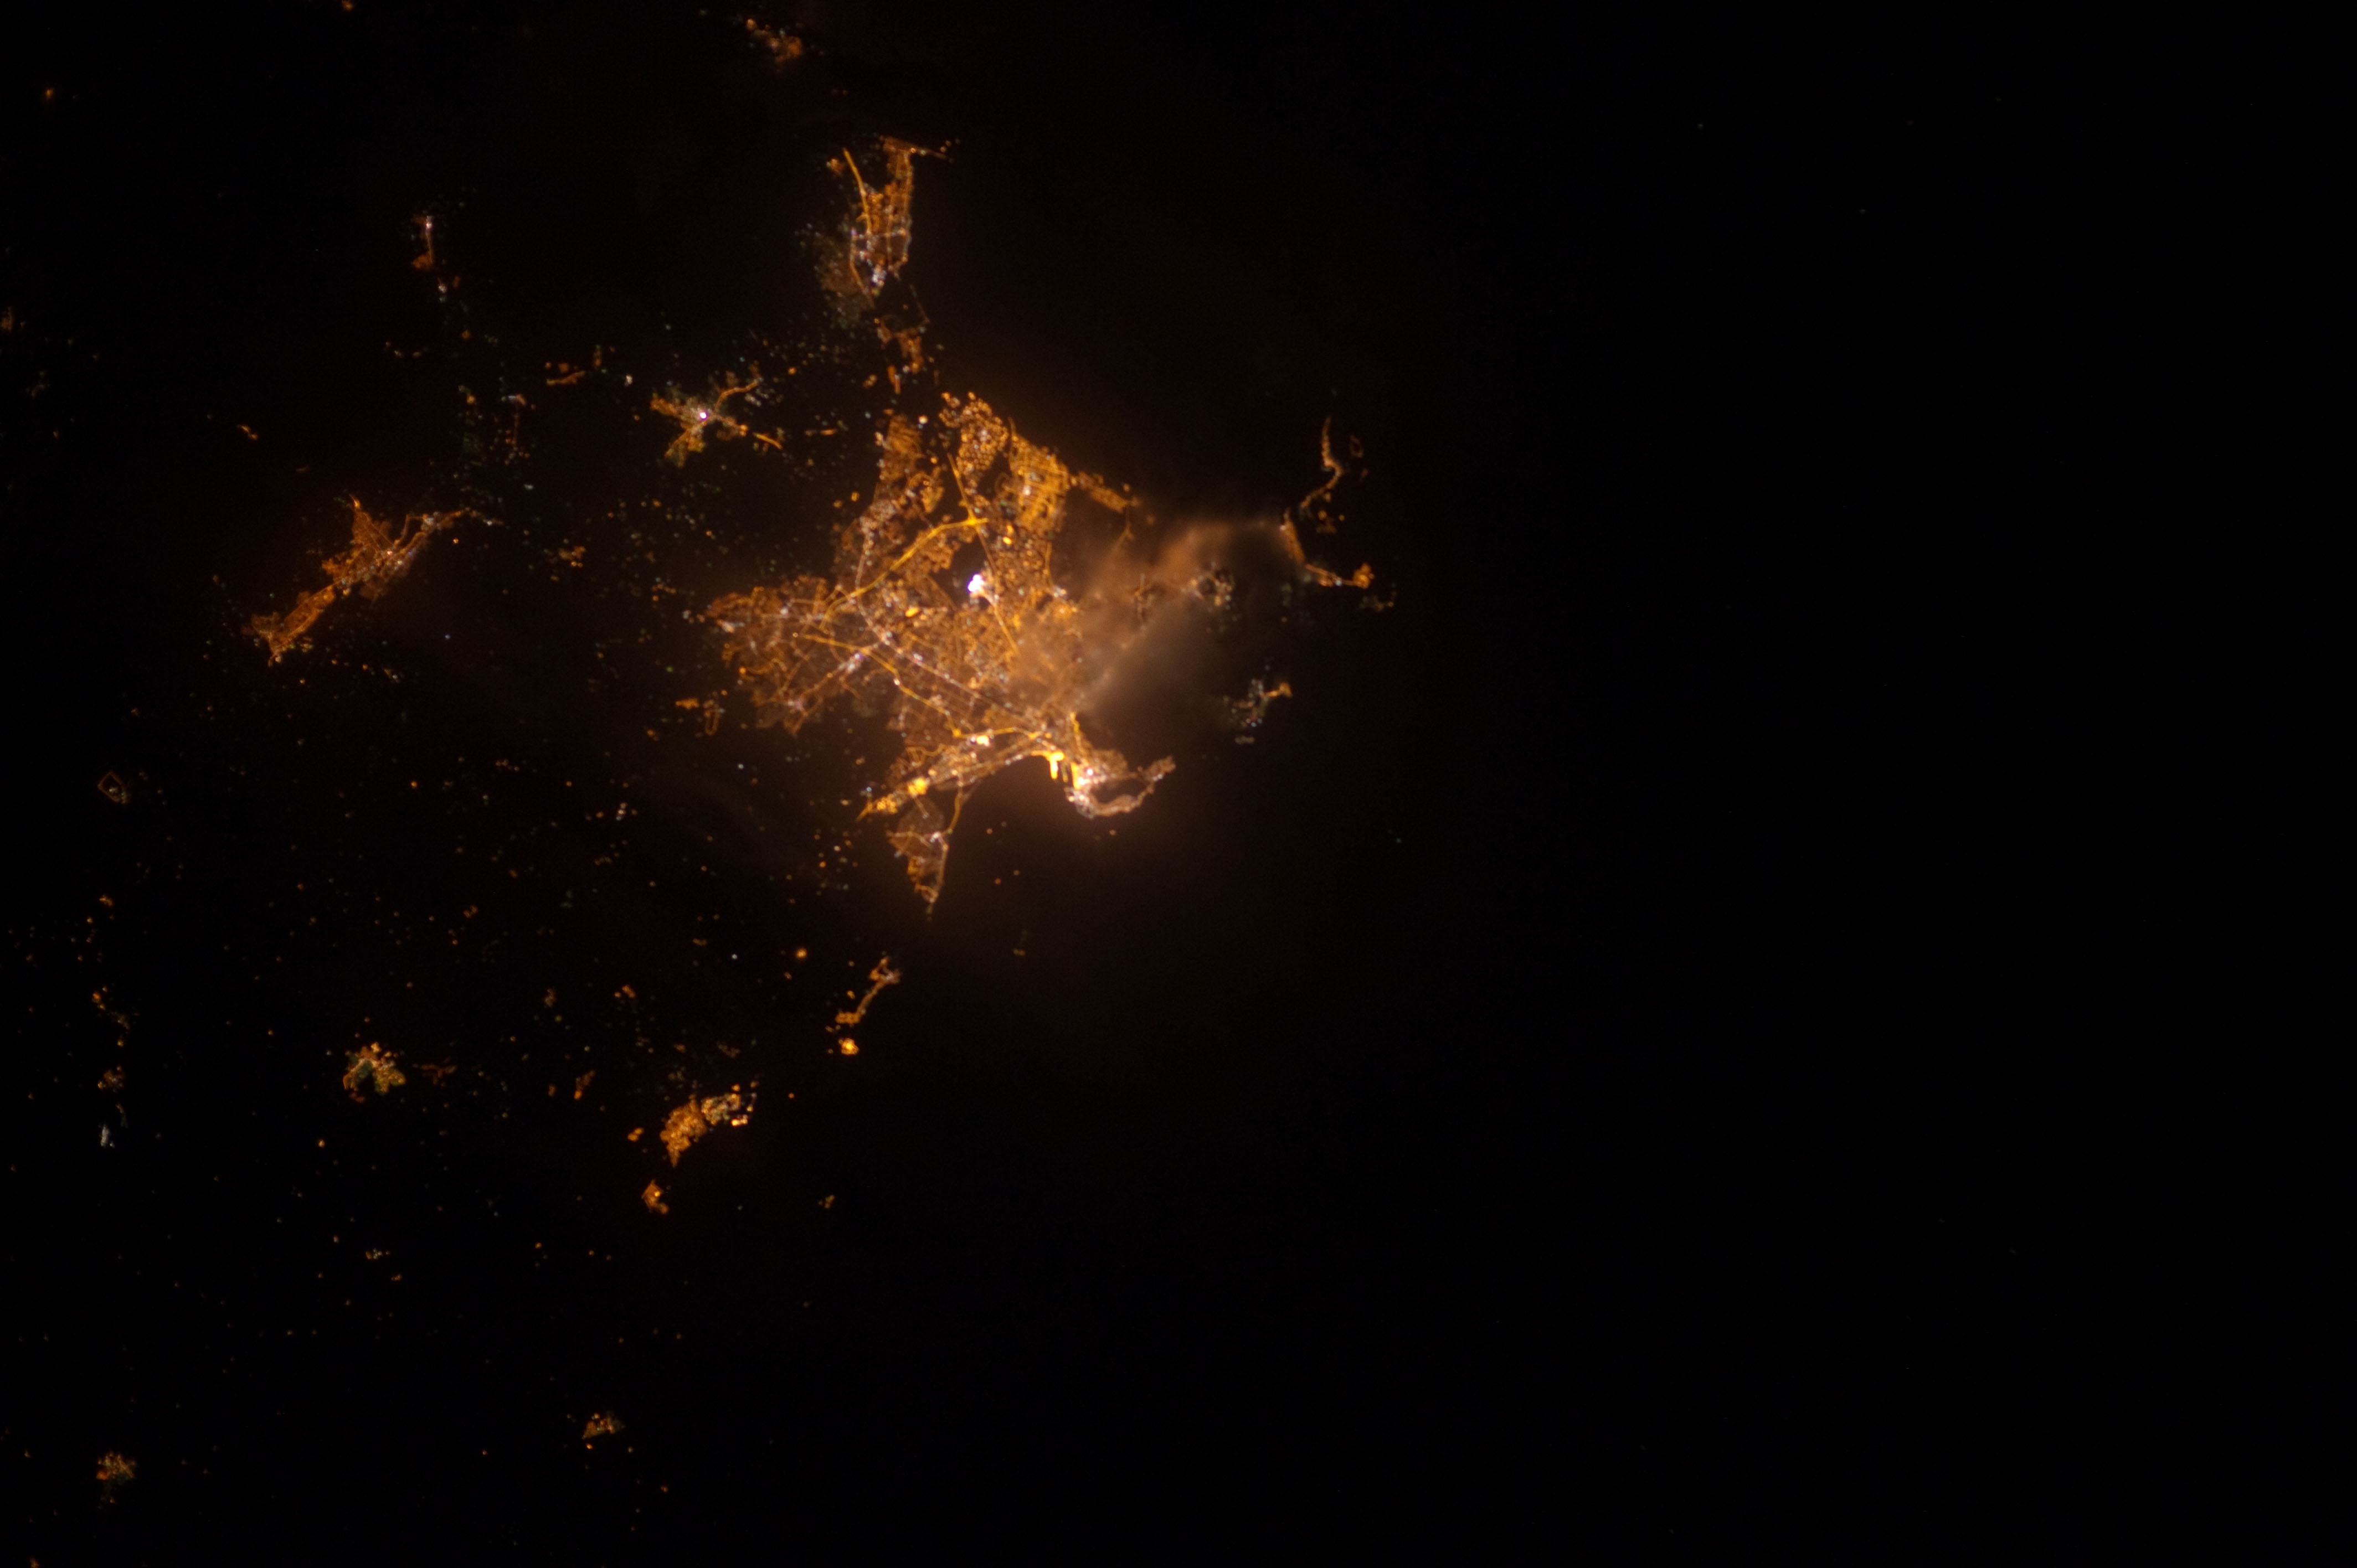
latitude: -34.0
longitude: 18.5
